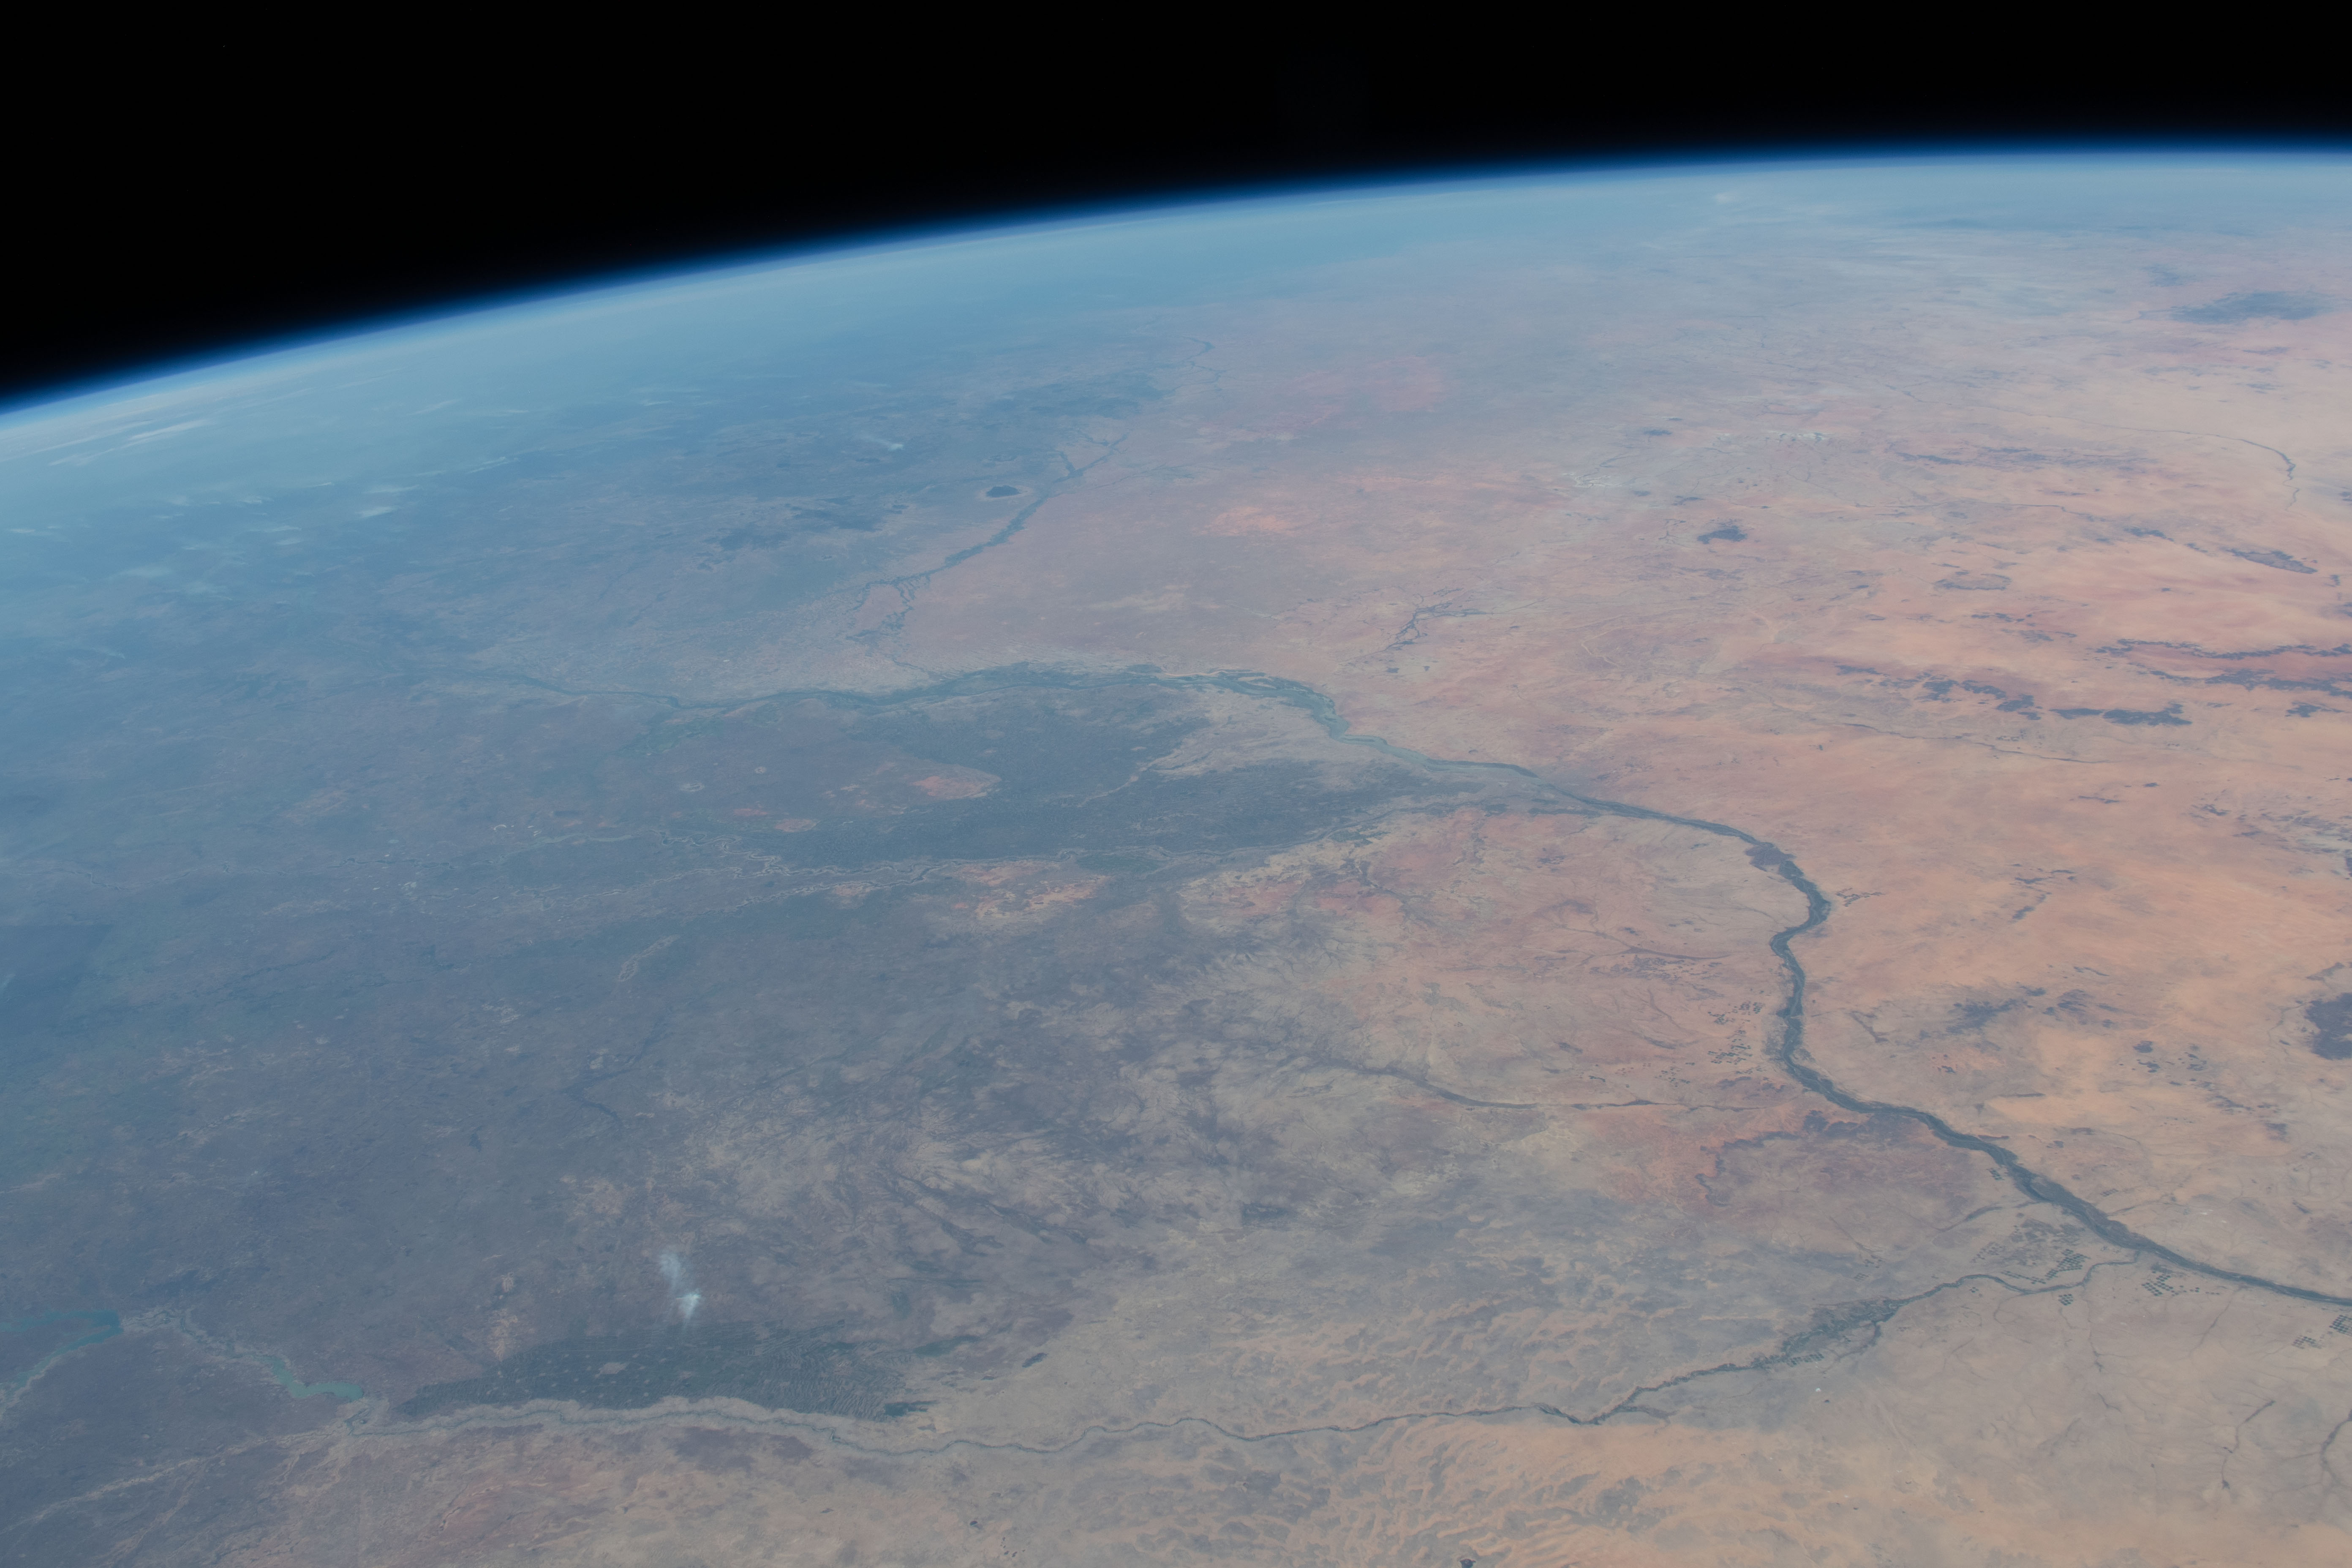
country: SUDAN
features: SUDAN, WHITE NILE RIVER
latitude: 14.5
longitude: 32.5
